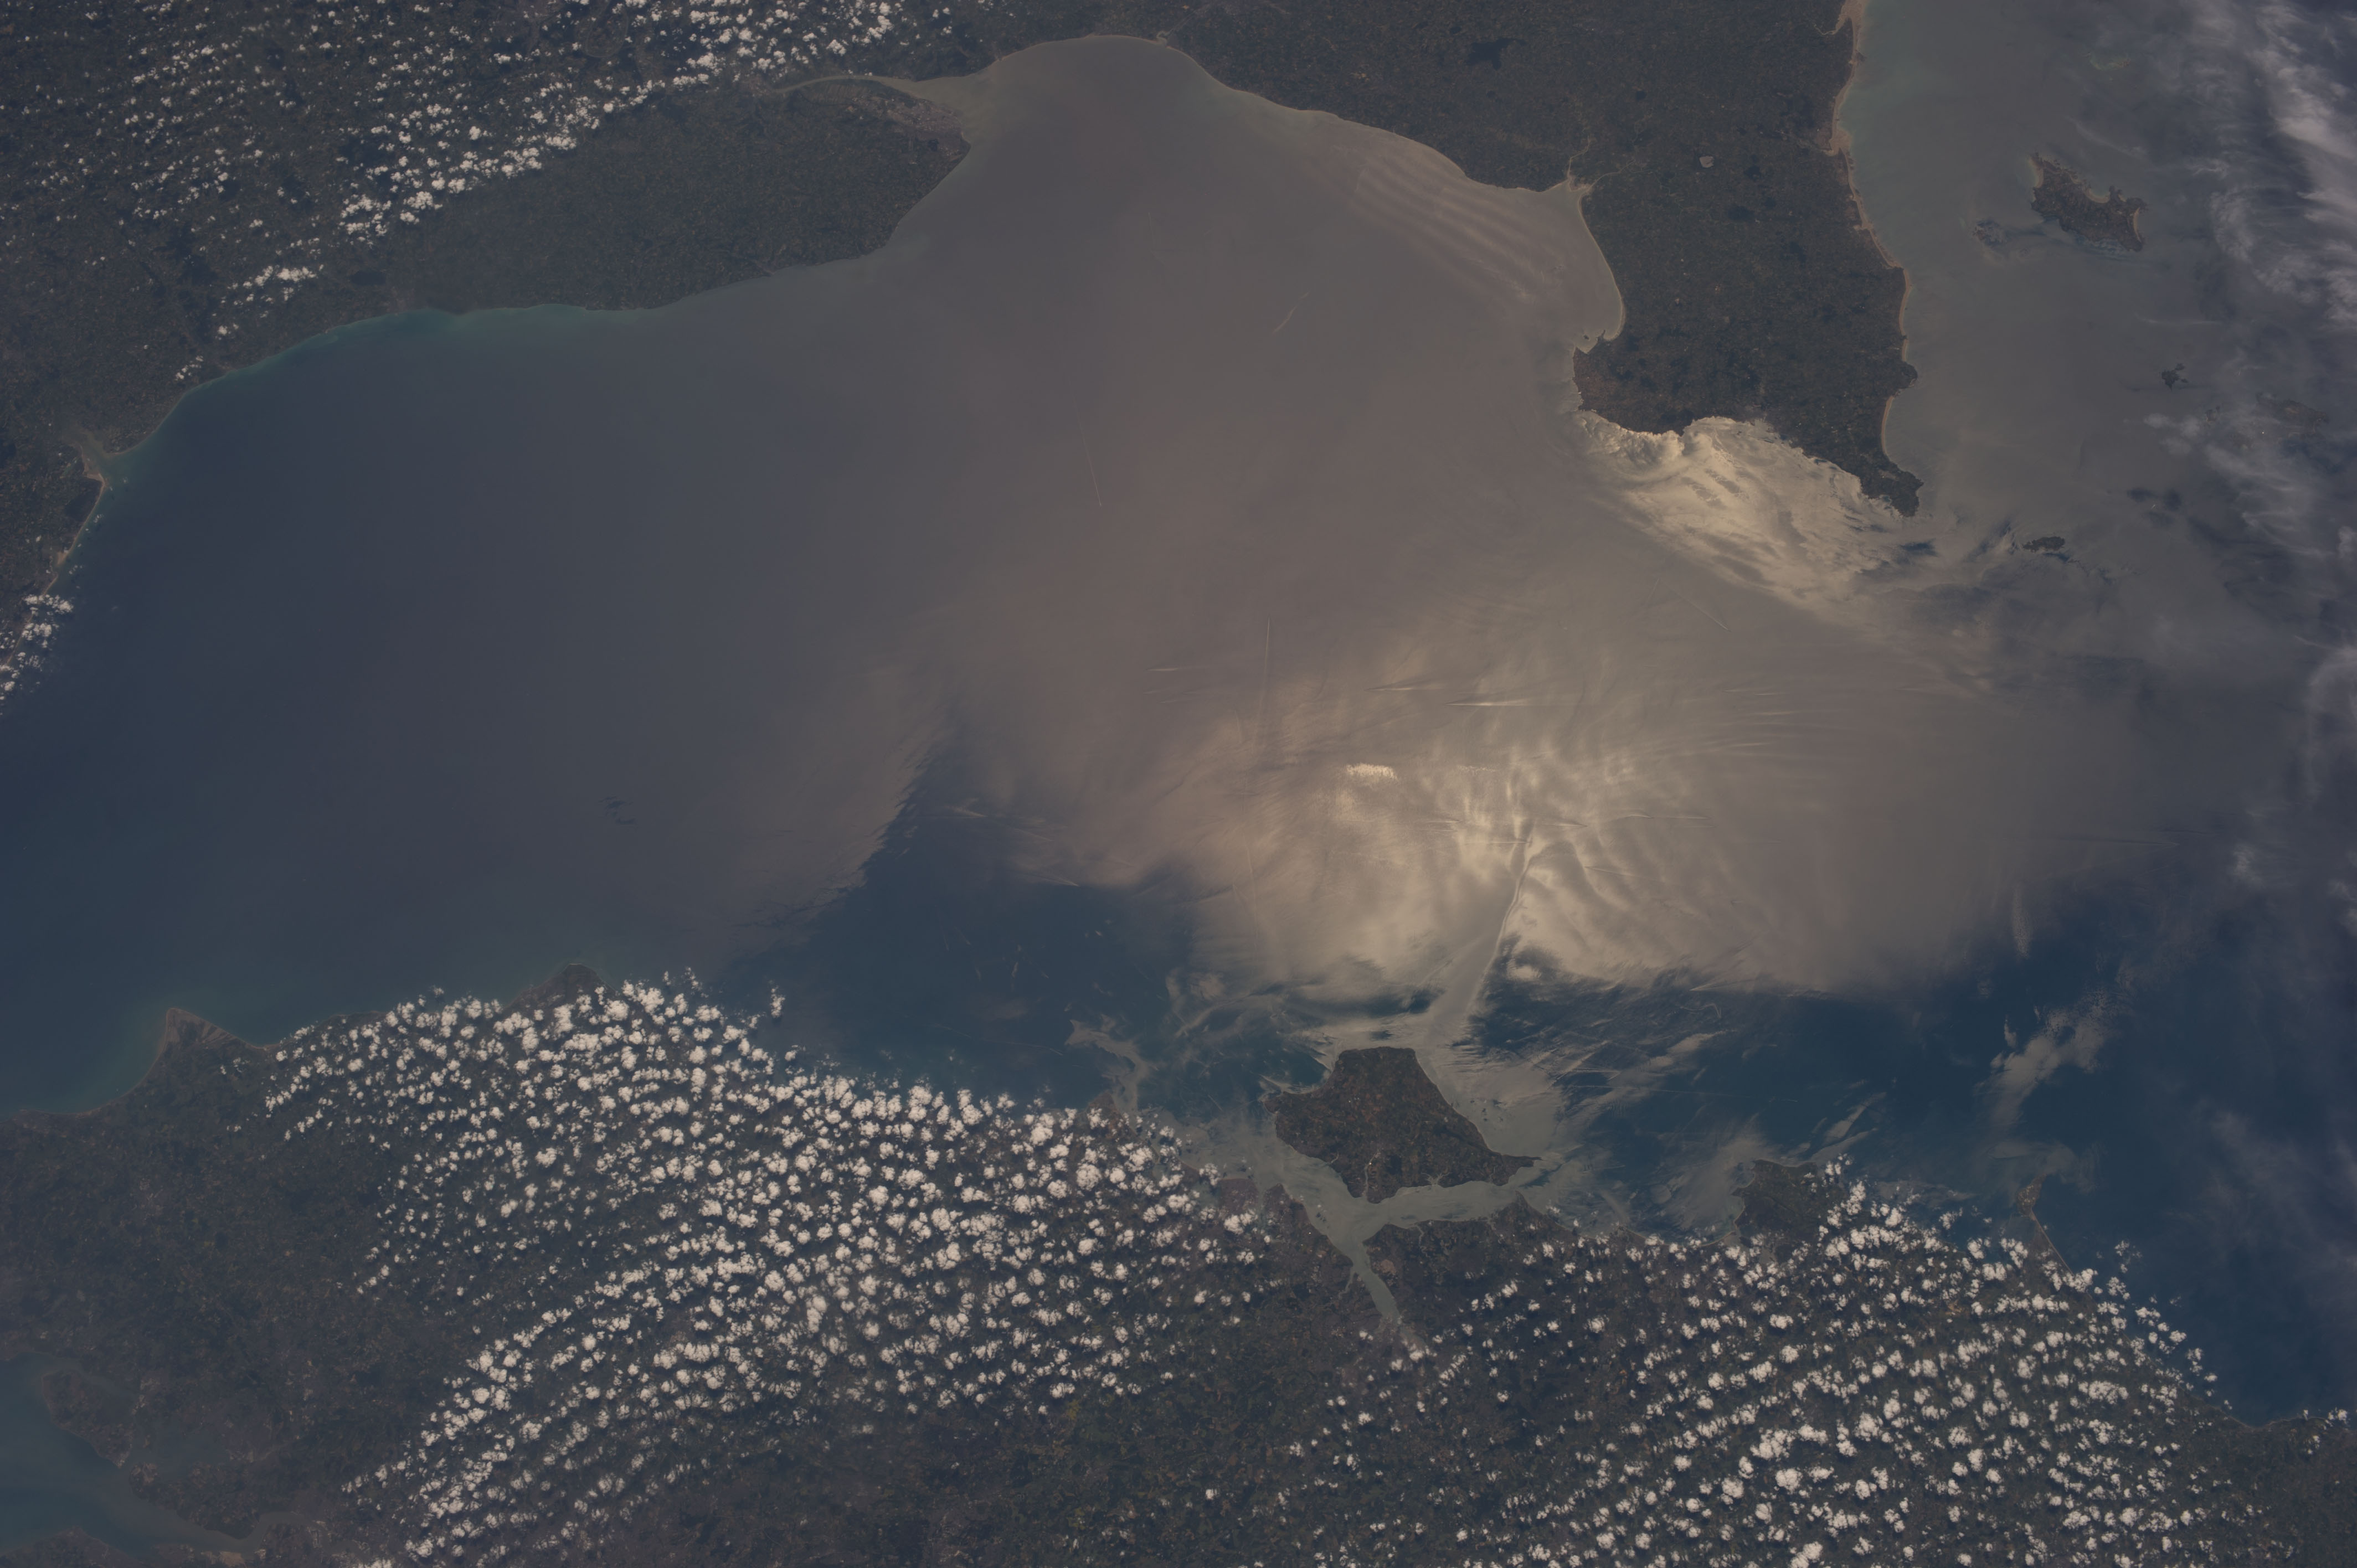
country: UK-ENGLAND
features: CHAN.
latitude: 50.5
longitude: 1.0
